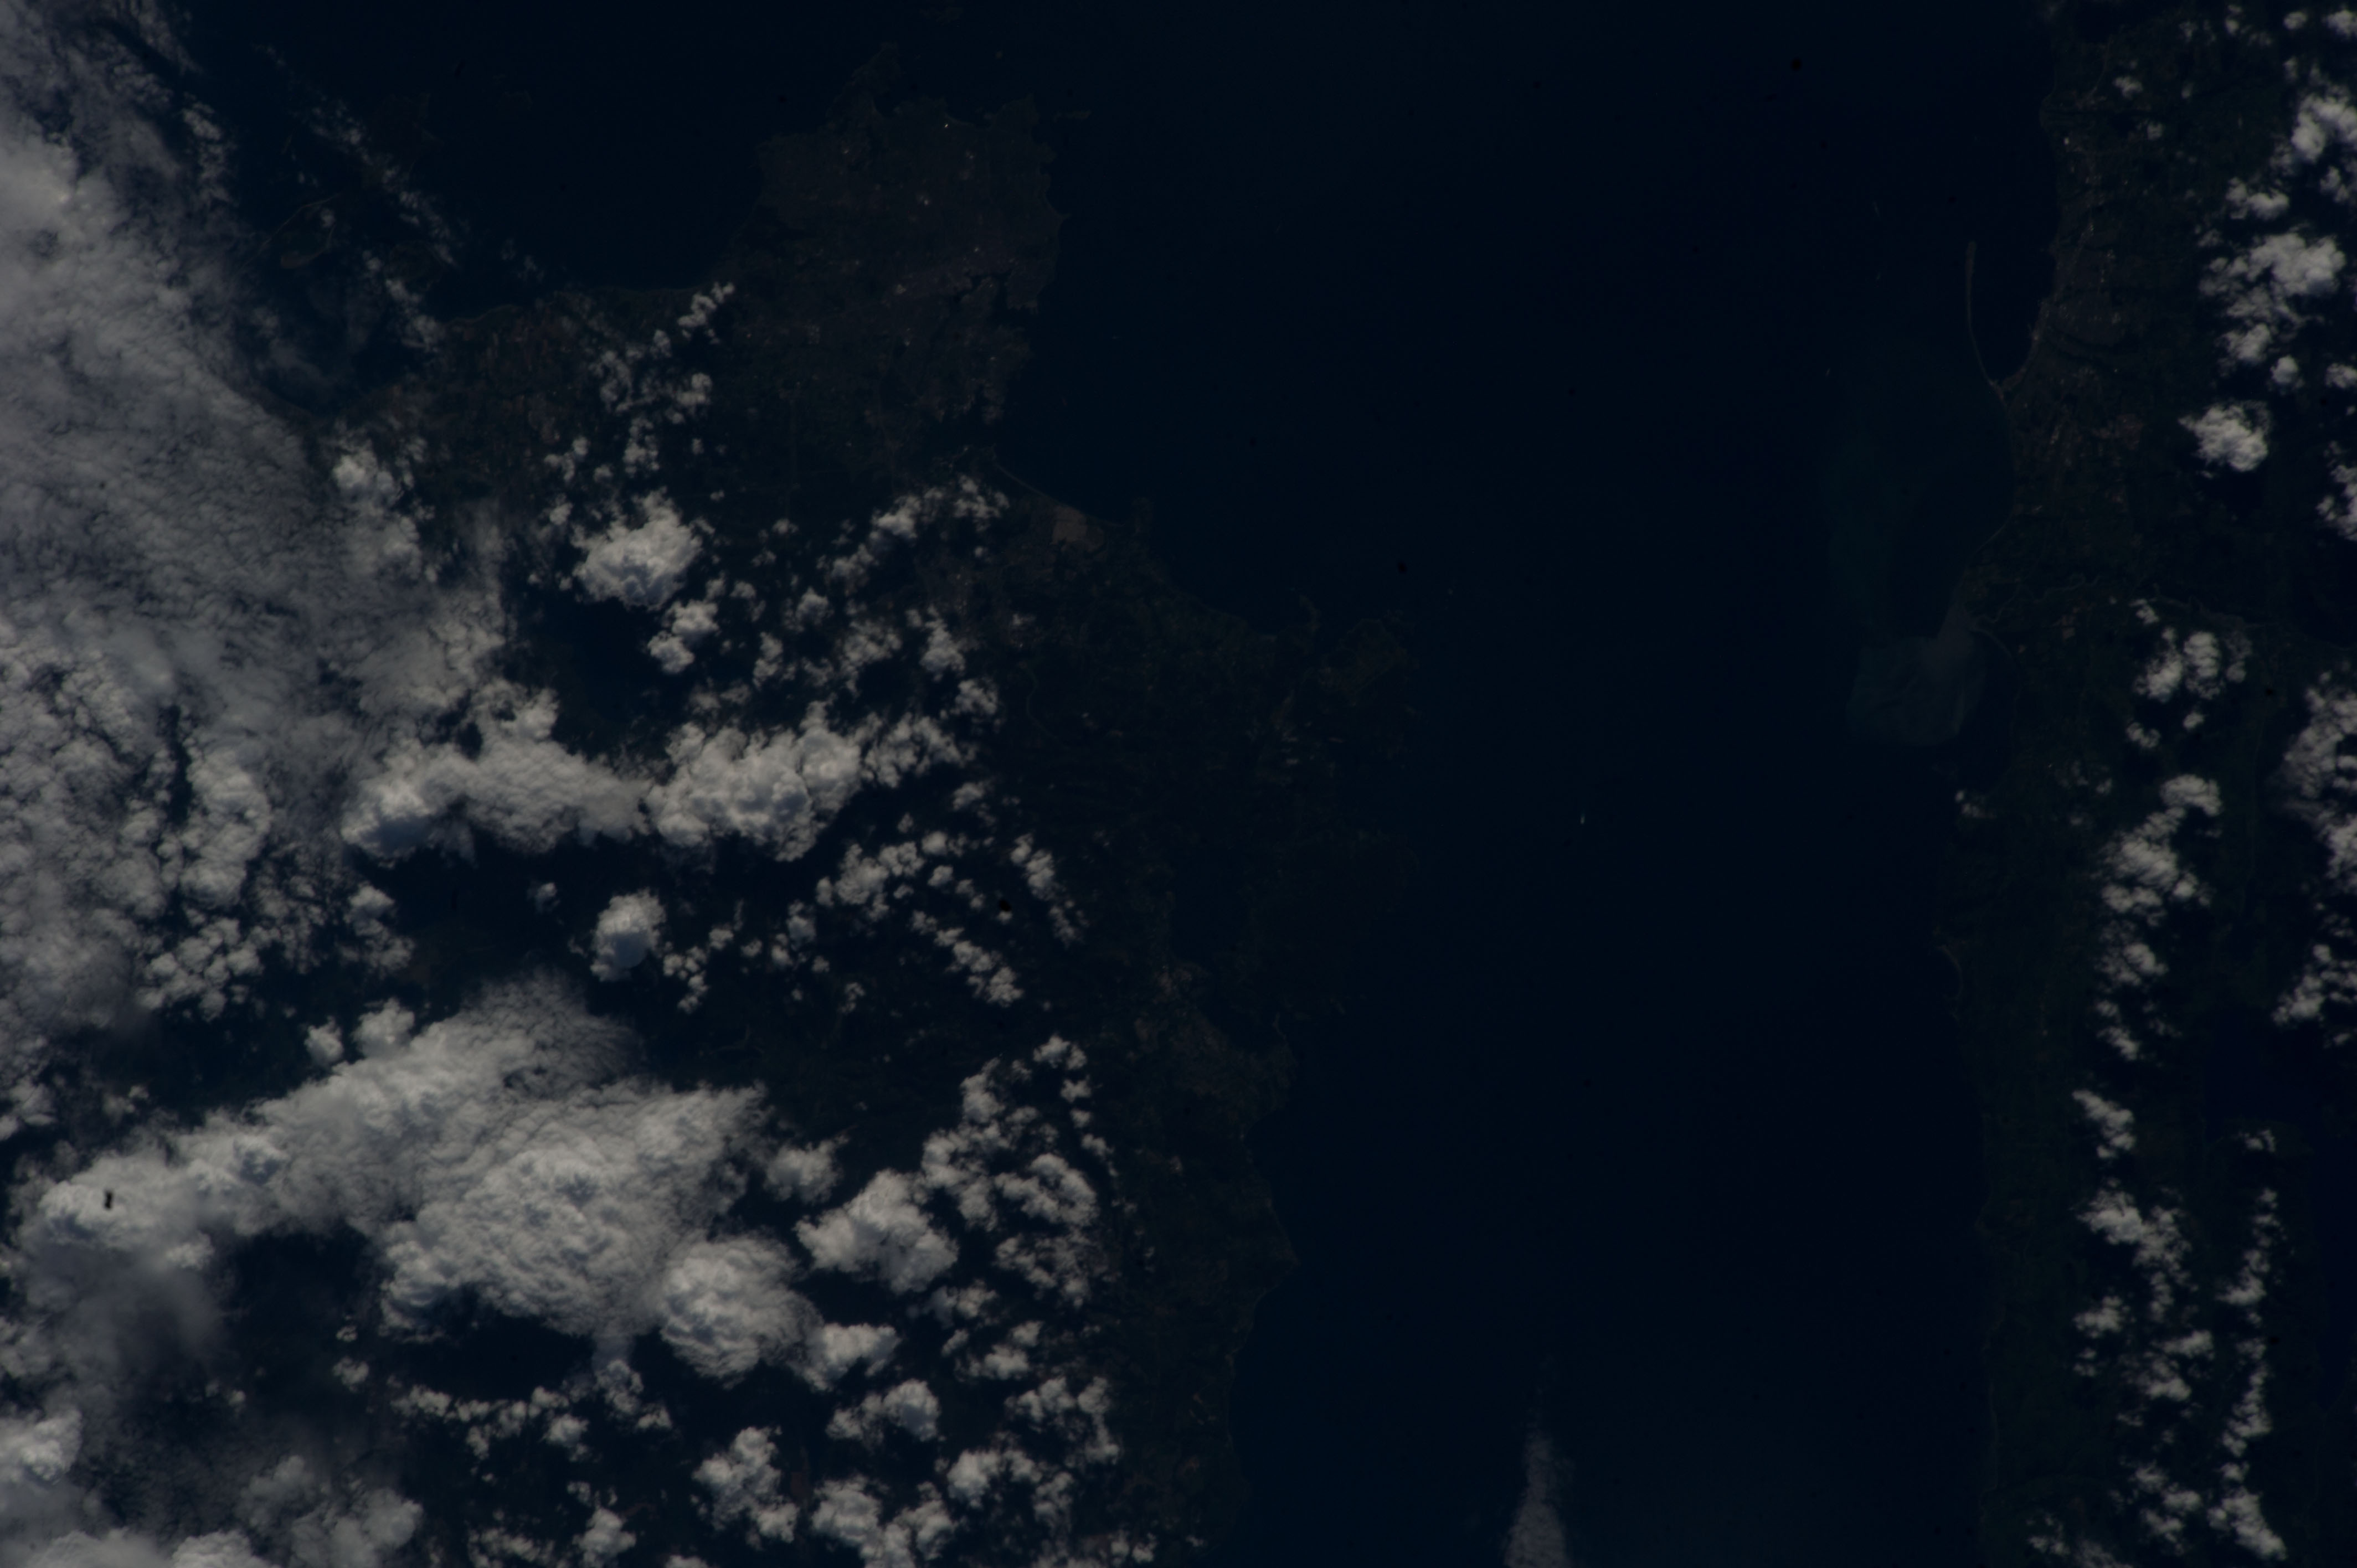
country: CANADA-BC
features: SE. VANCOUVER I., STR. OF JUAN DE FUCA, VICTORIA, PORT ANGELES, DARK
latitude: 48.4
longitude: -123.6
